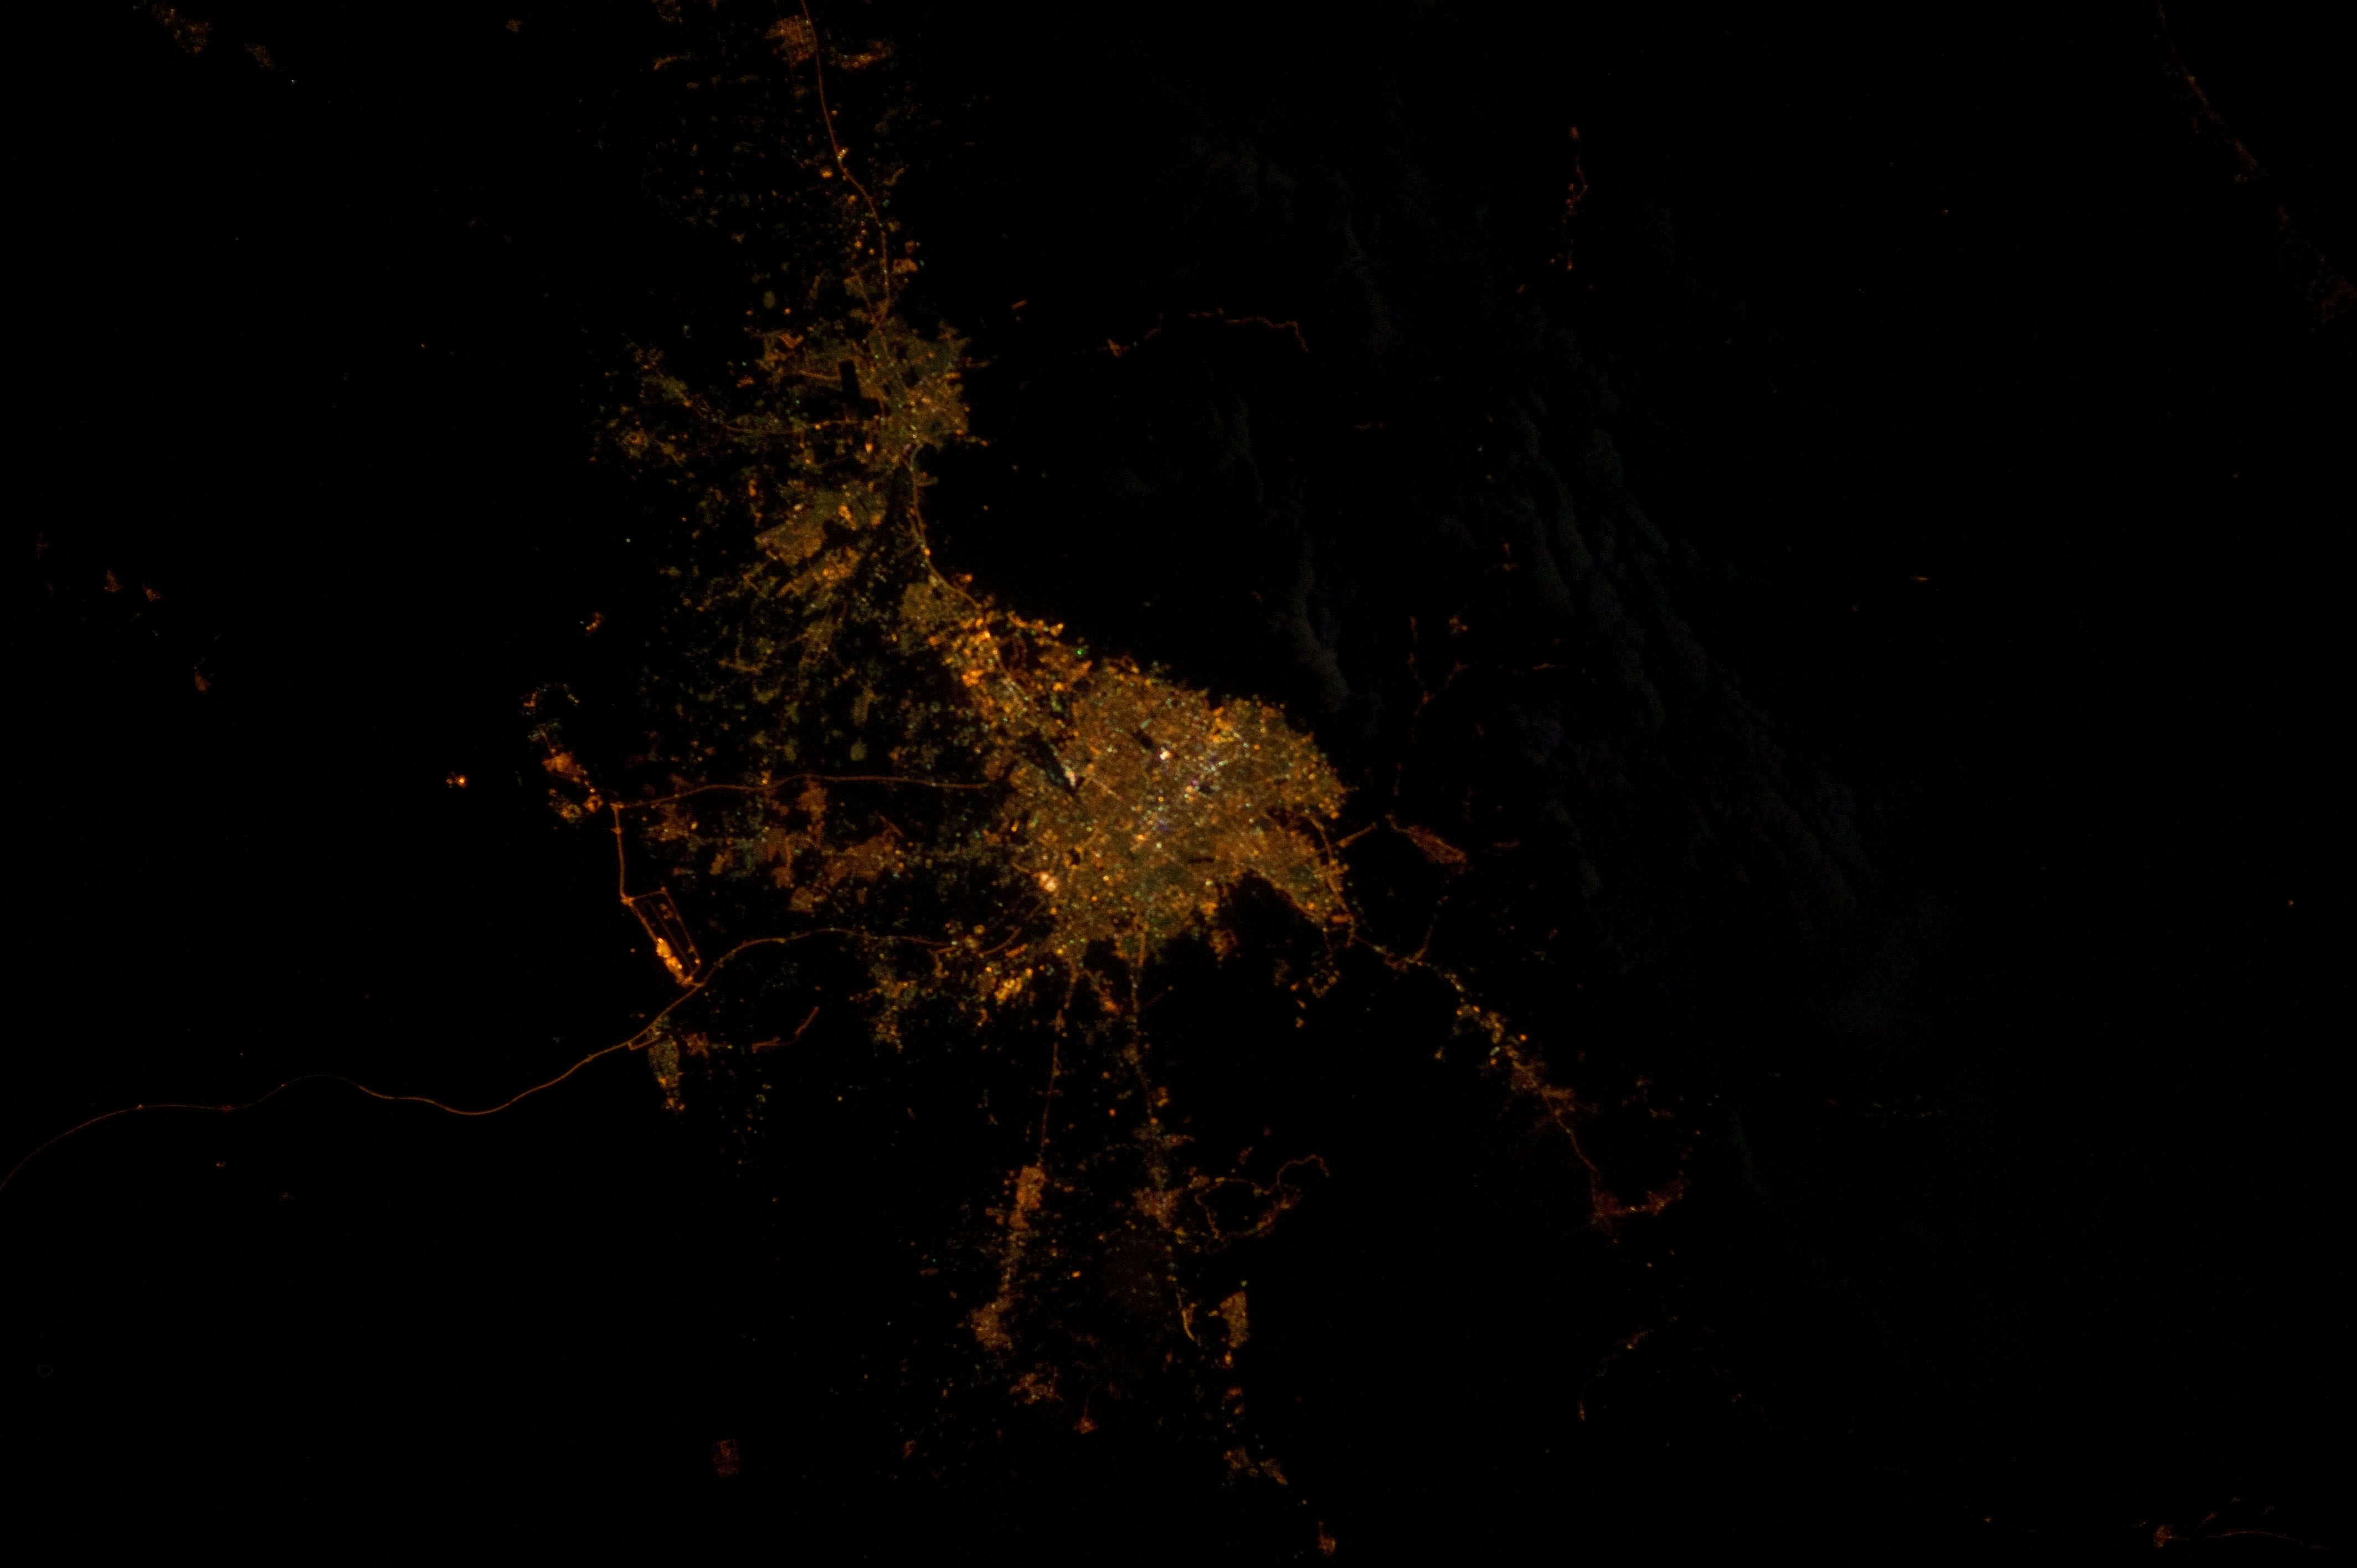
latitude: 35.8
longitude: 51.5
